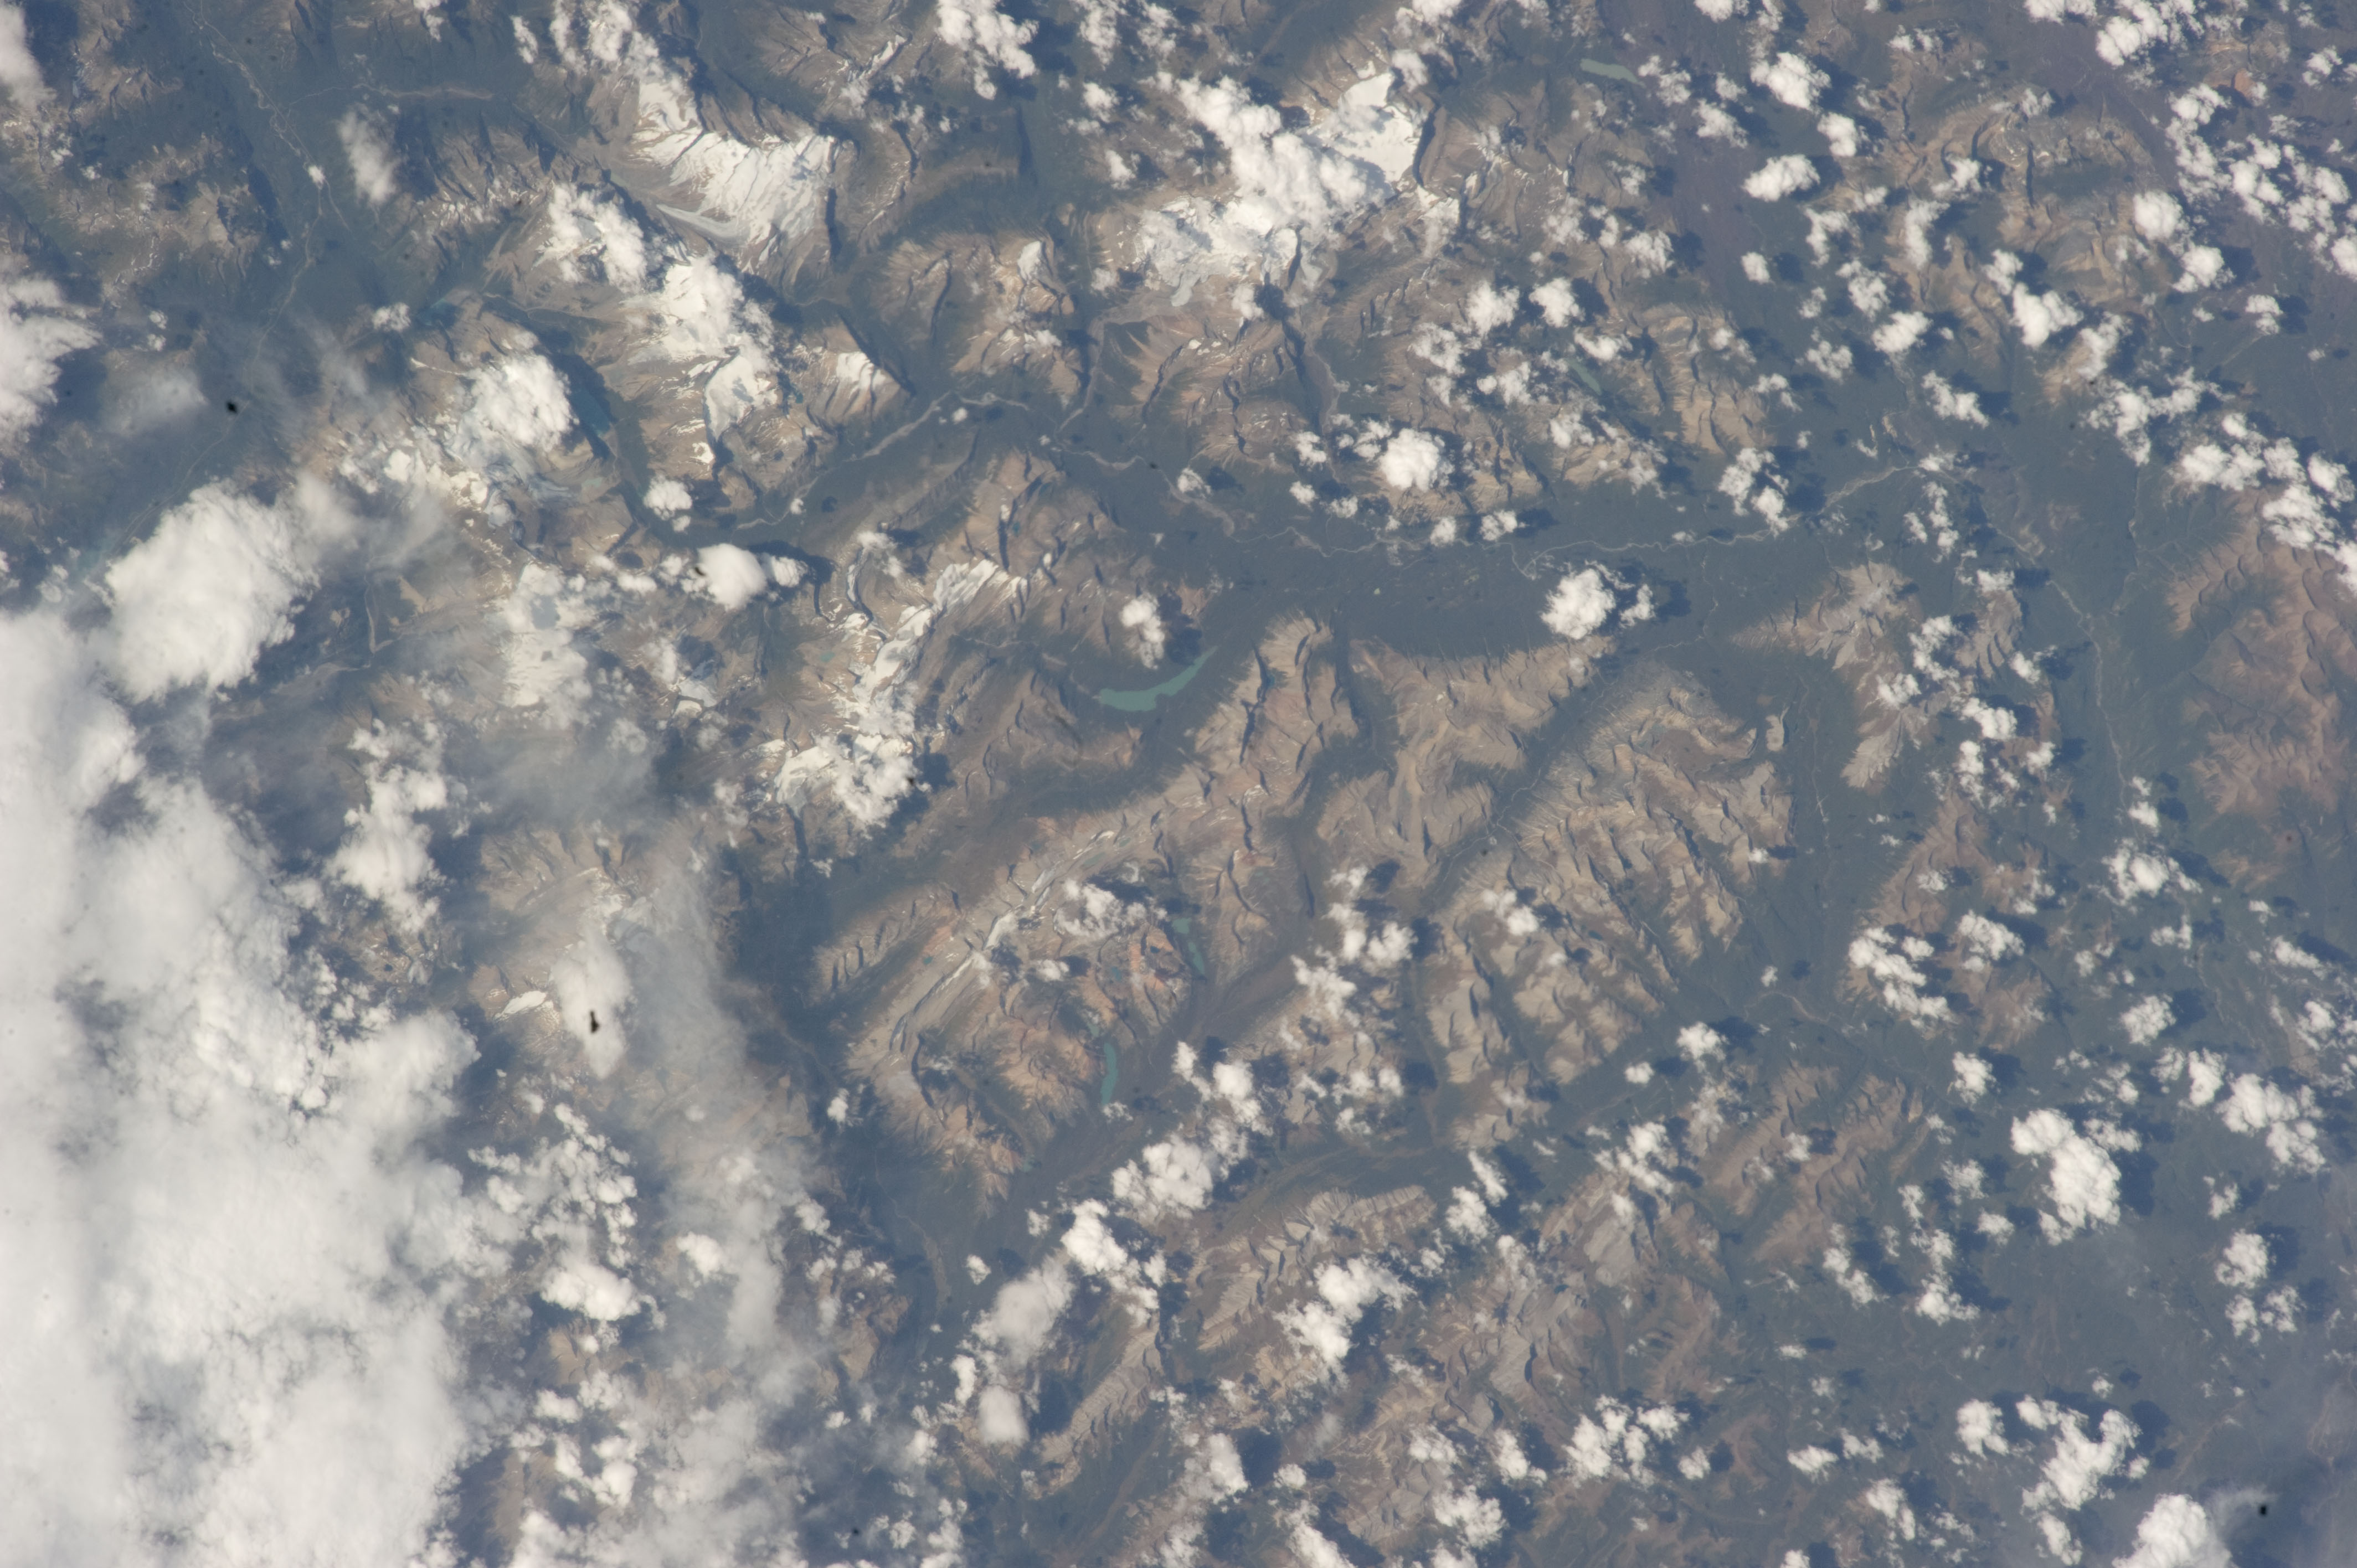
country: CANADA-A
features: SMOKY R., TWINTREE L., RESTHAVEN MT.
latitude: 53.4
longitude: -119.1
